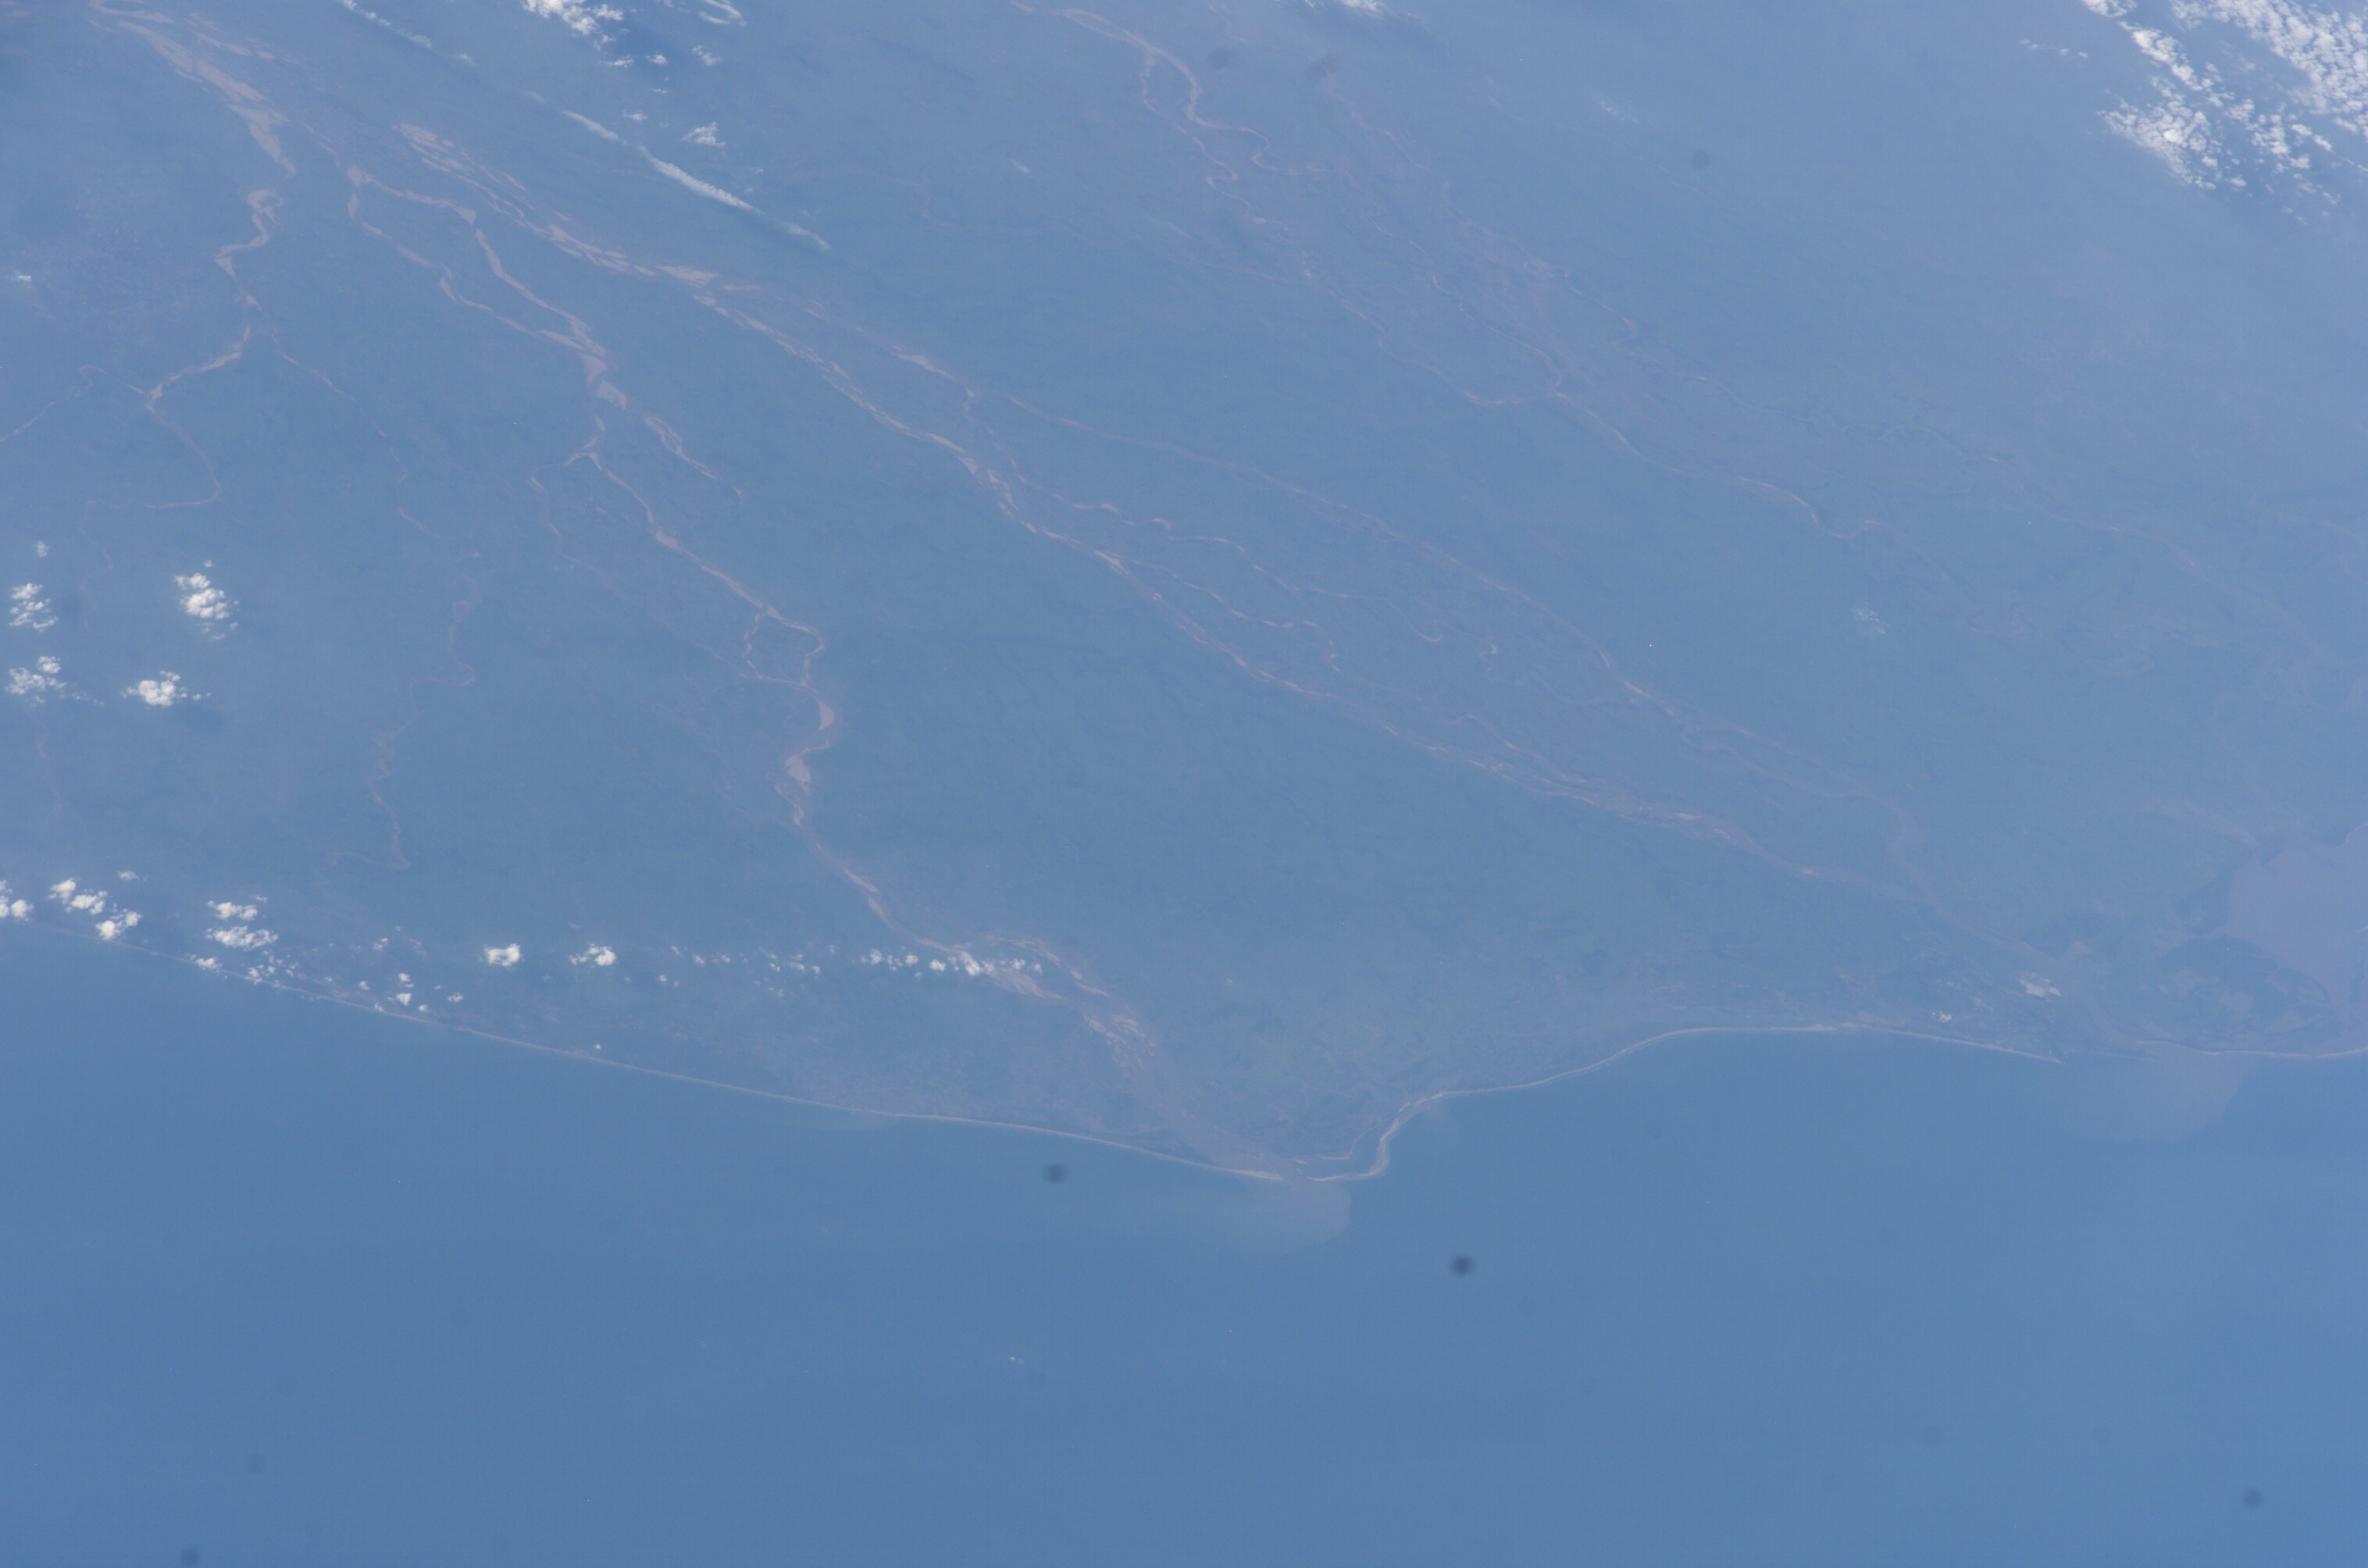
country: INDIA
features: MAHANADI R. DELTA, SAND BARS
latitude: 20.0
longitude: 86.5
